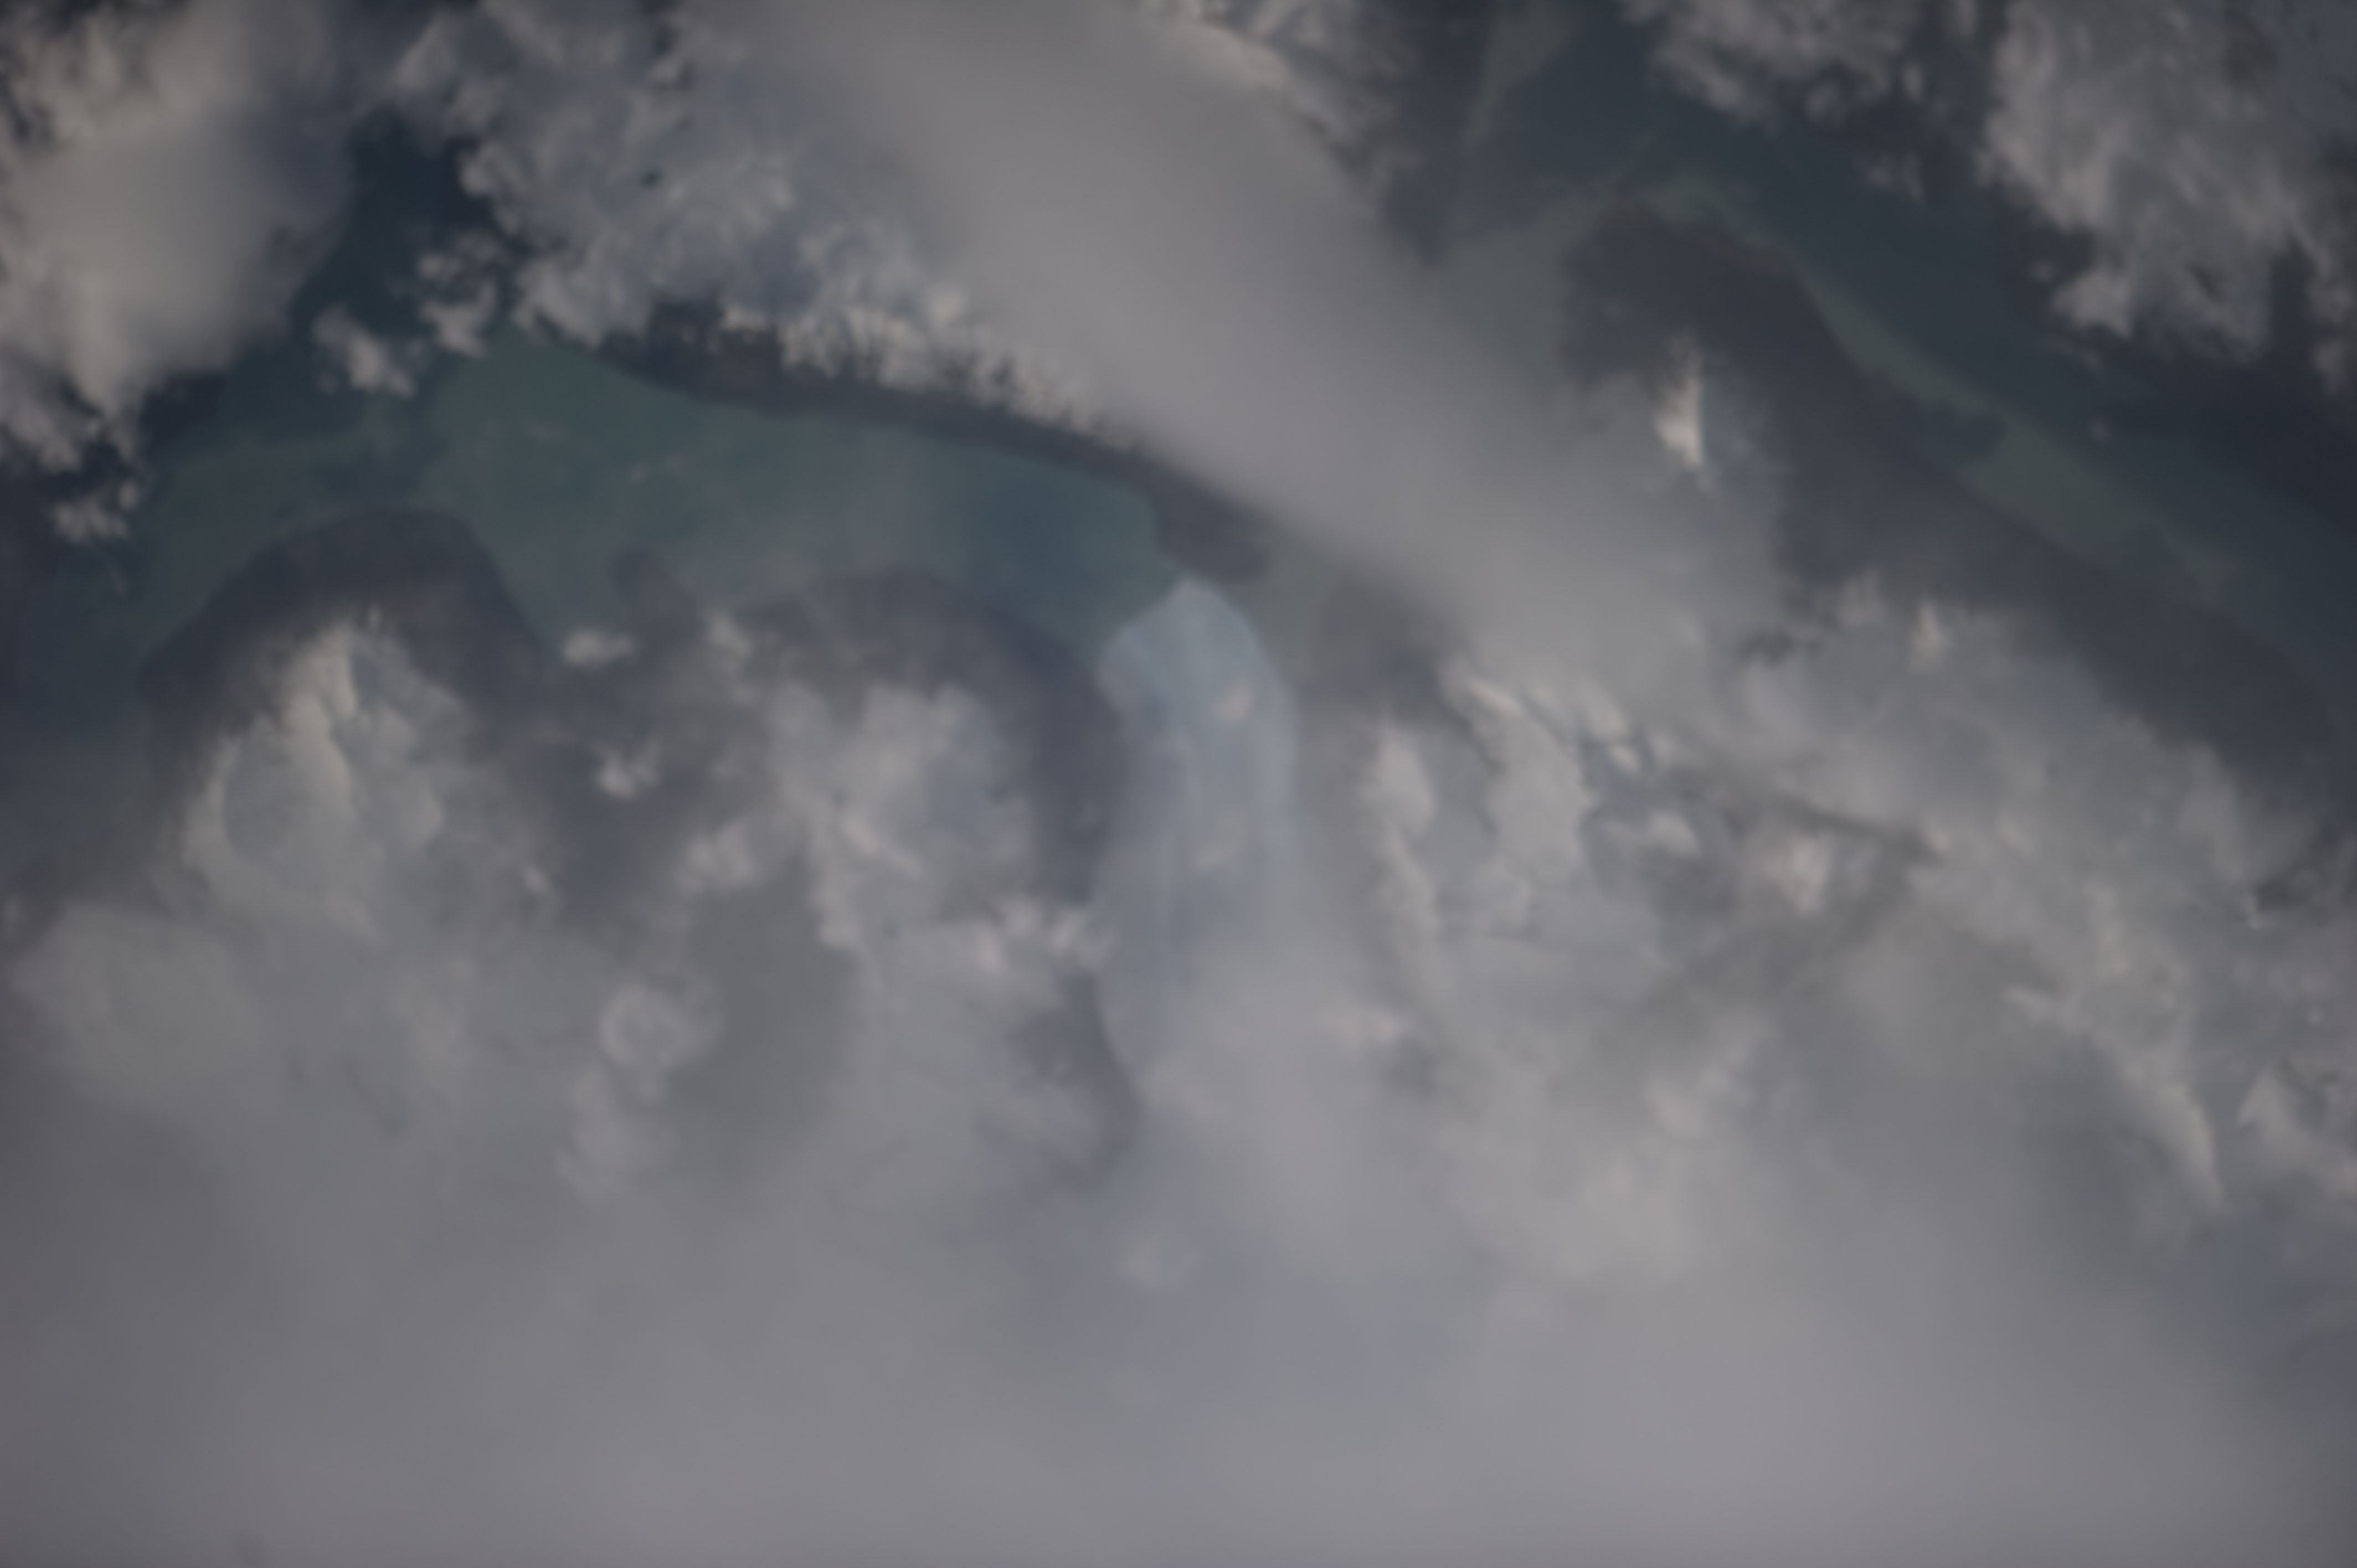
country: ARGENTINA
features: PERITO MORENO GL., L. ARGENTINO
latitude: -50.5
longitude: -73.1
